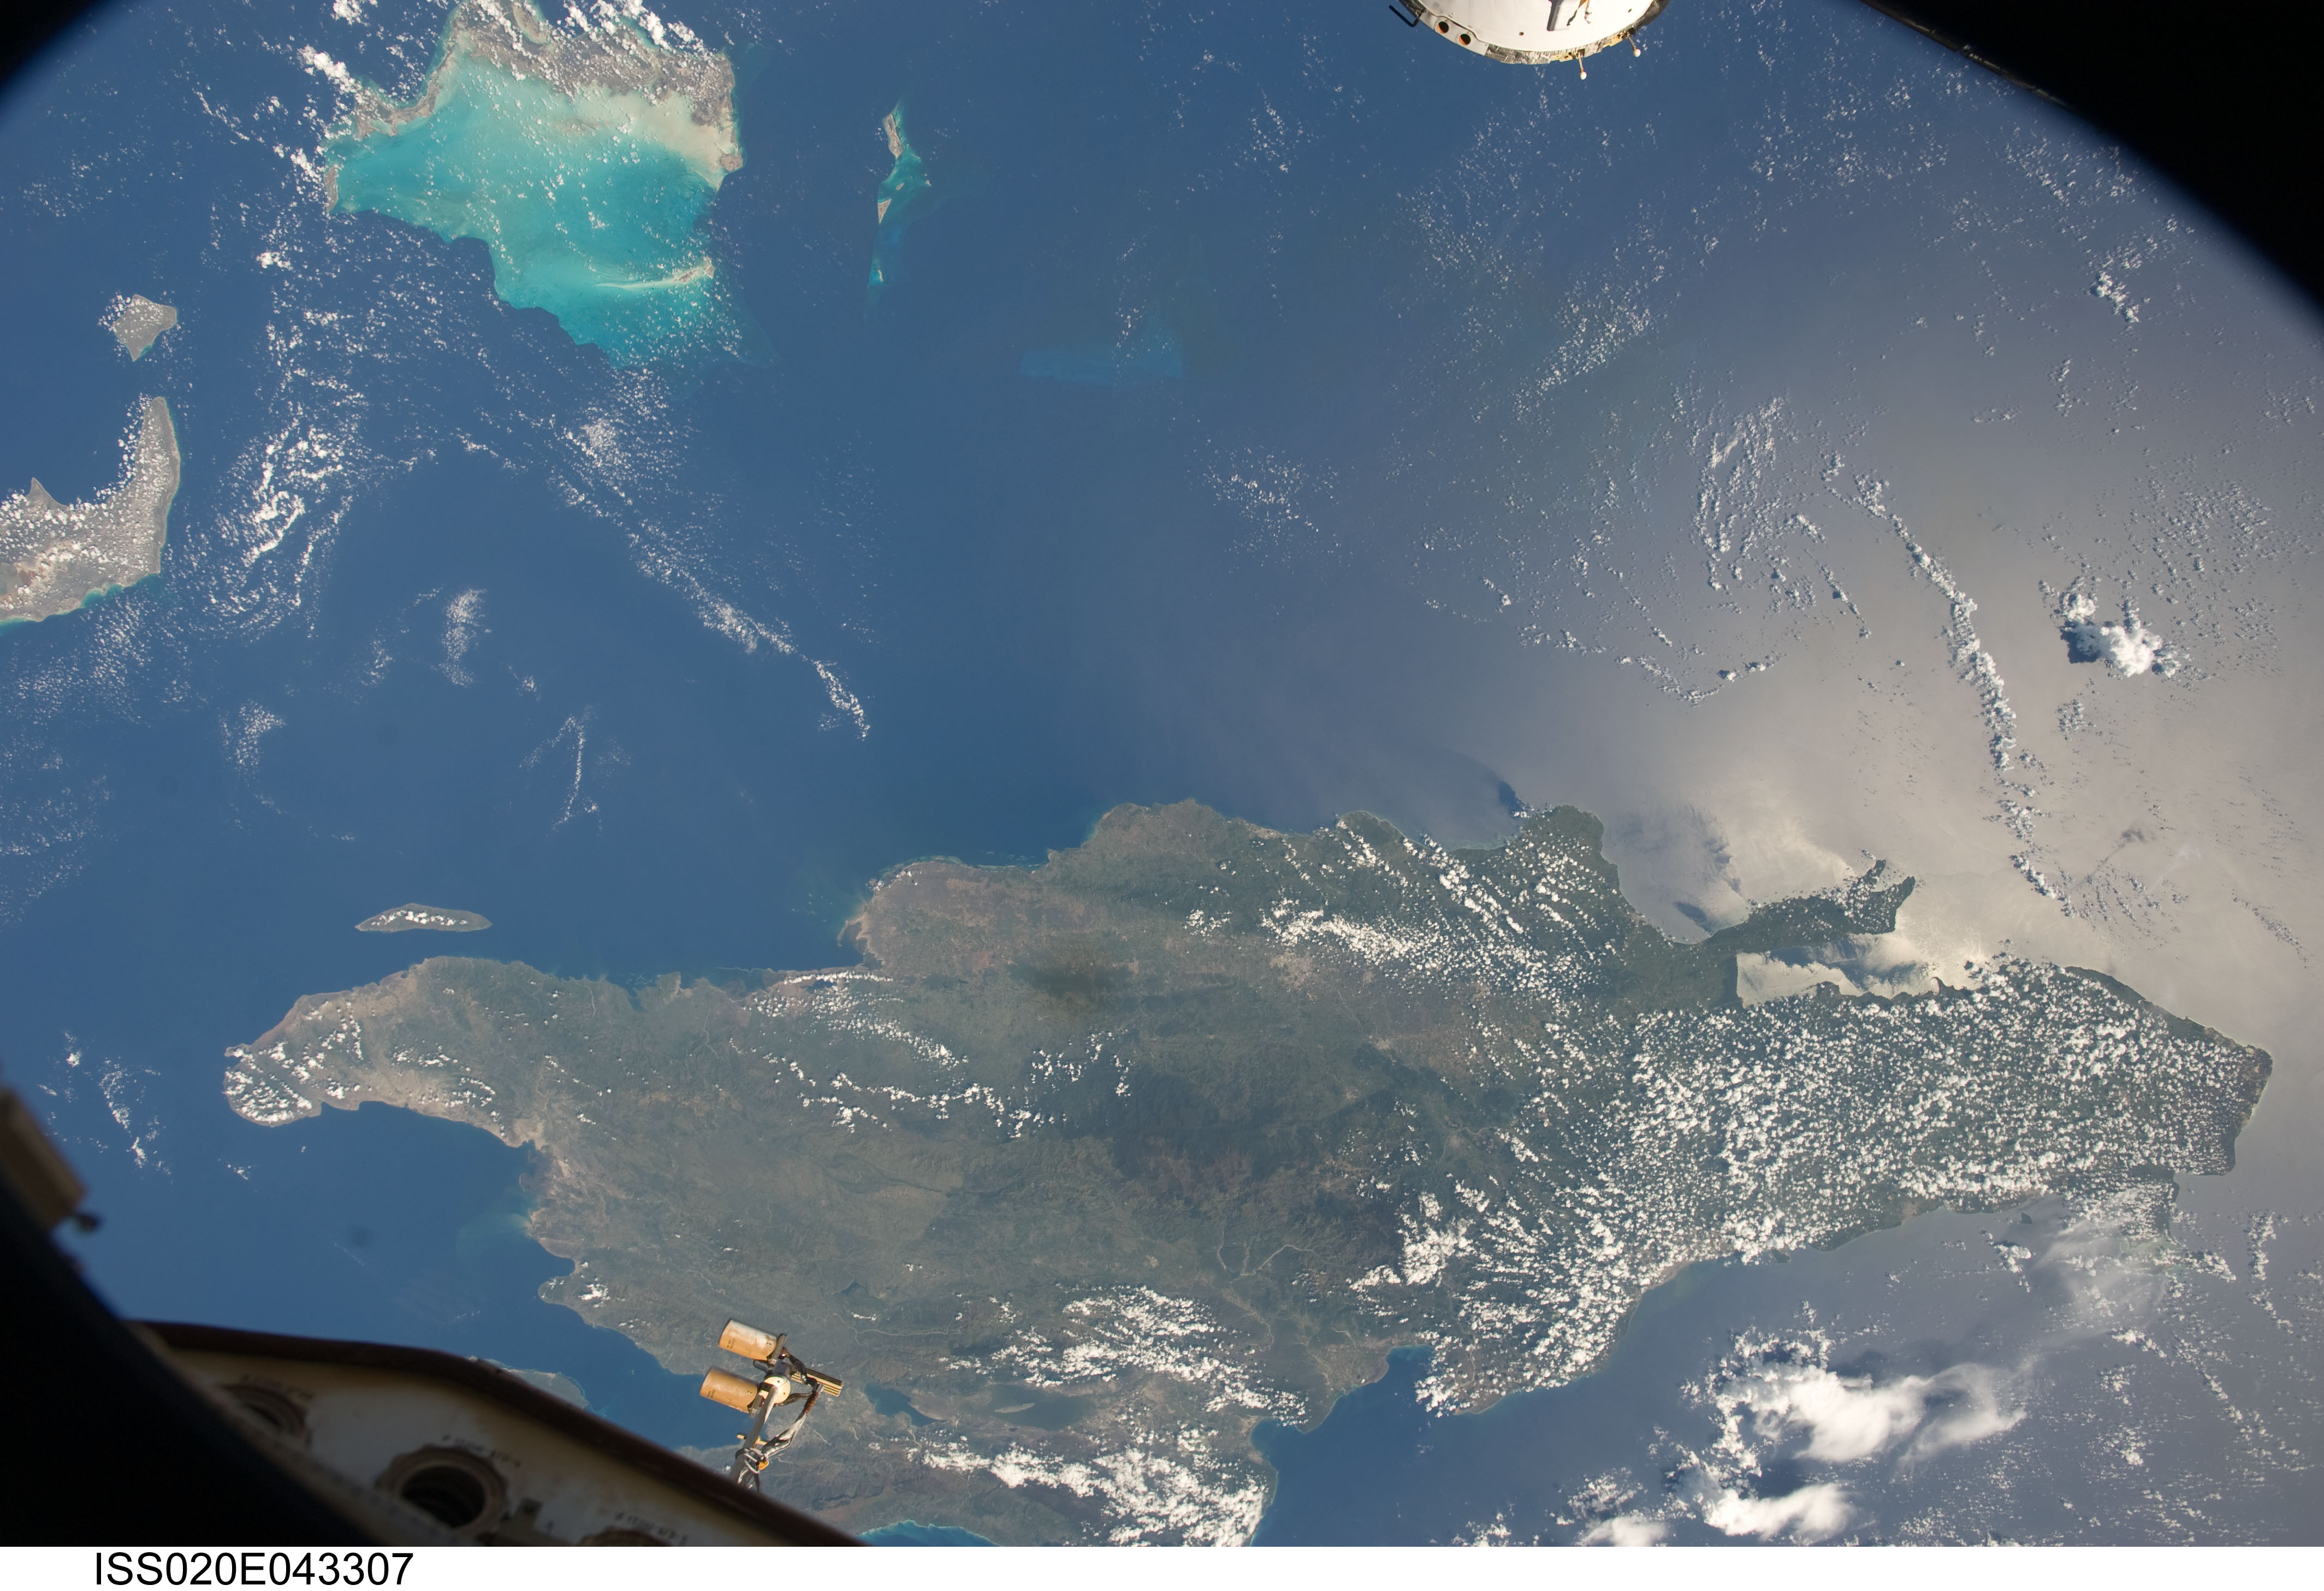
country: DOMINICAN REPUBLIC
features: PANORAMA, HISPANIOLA, SUNGLINT
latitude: 20.0
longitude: -71.0
